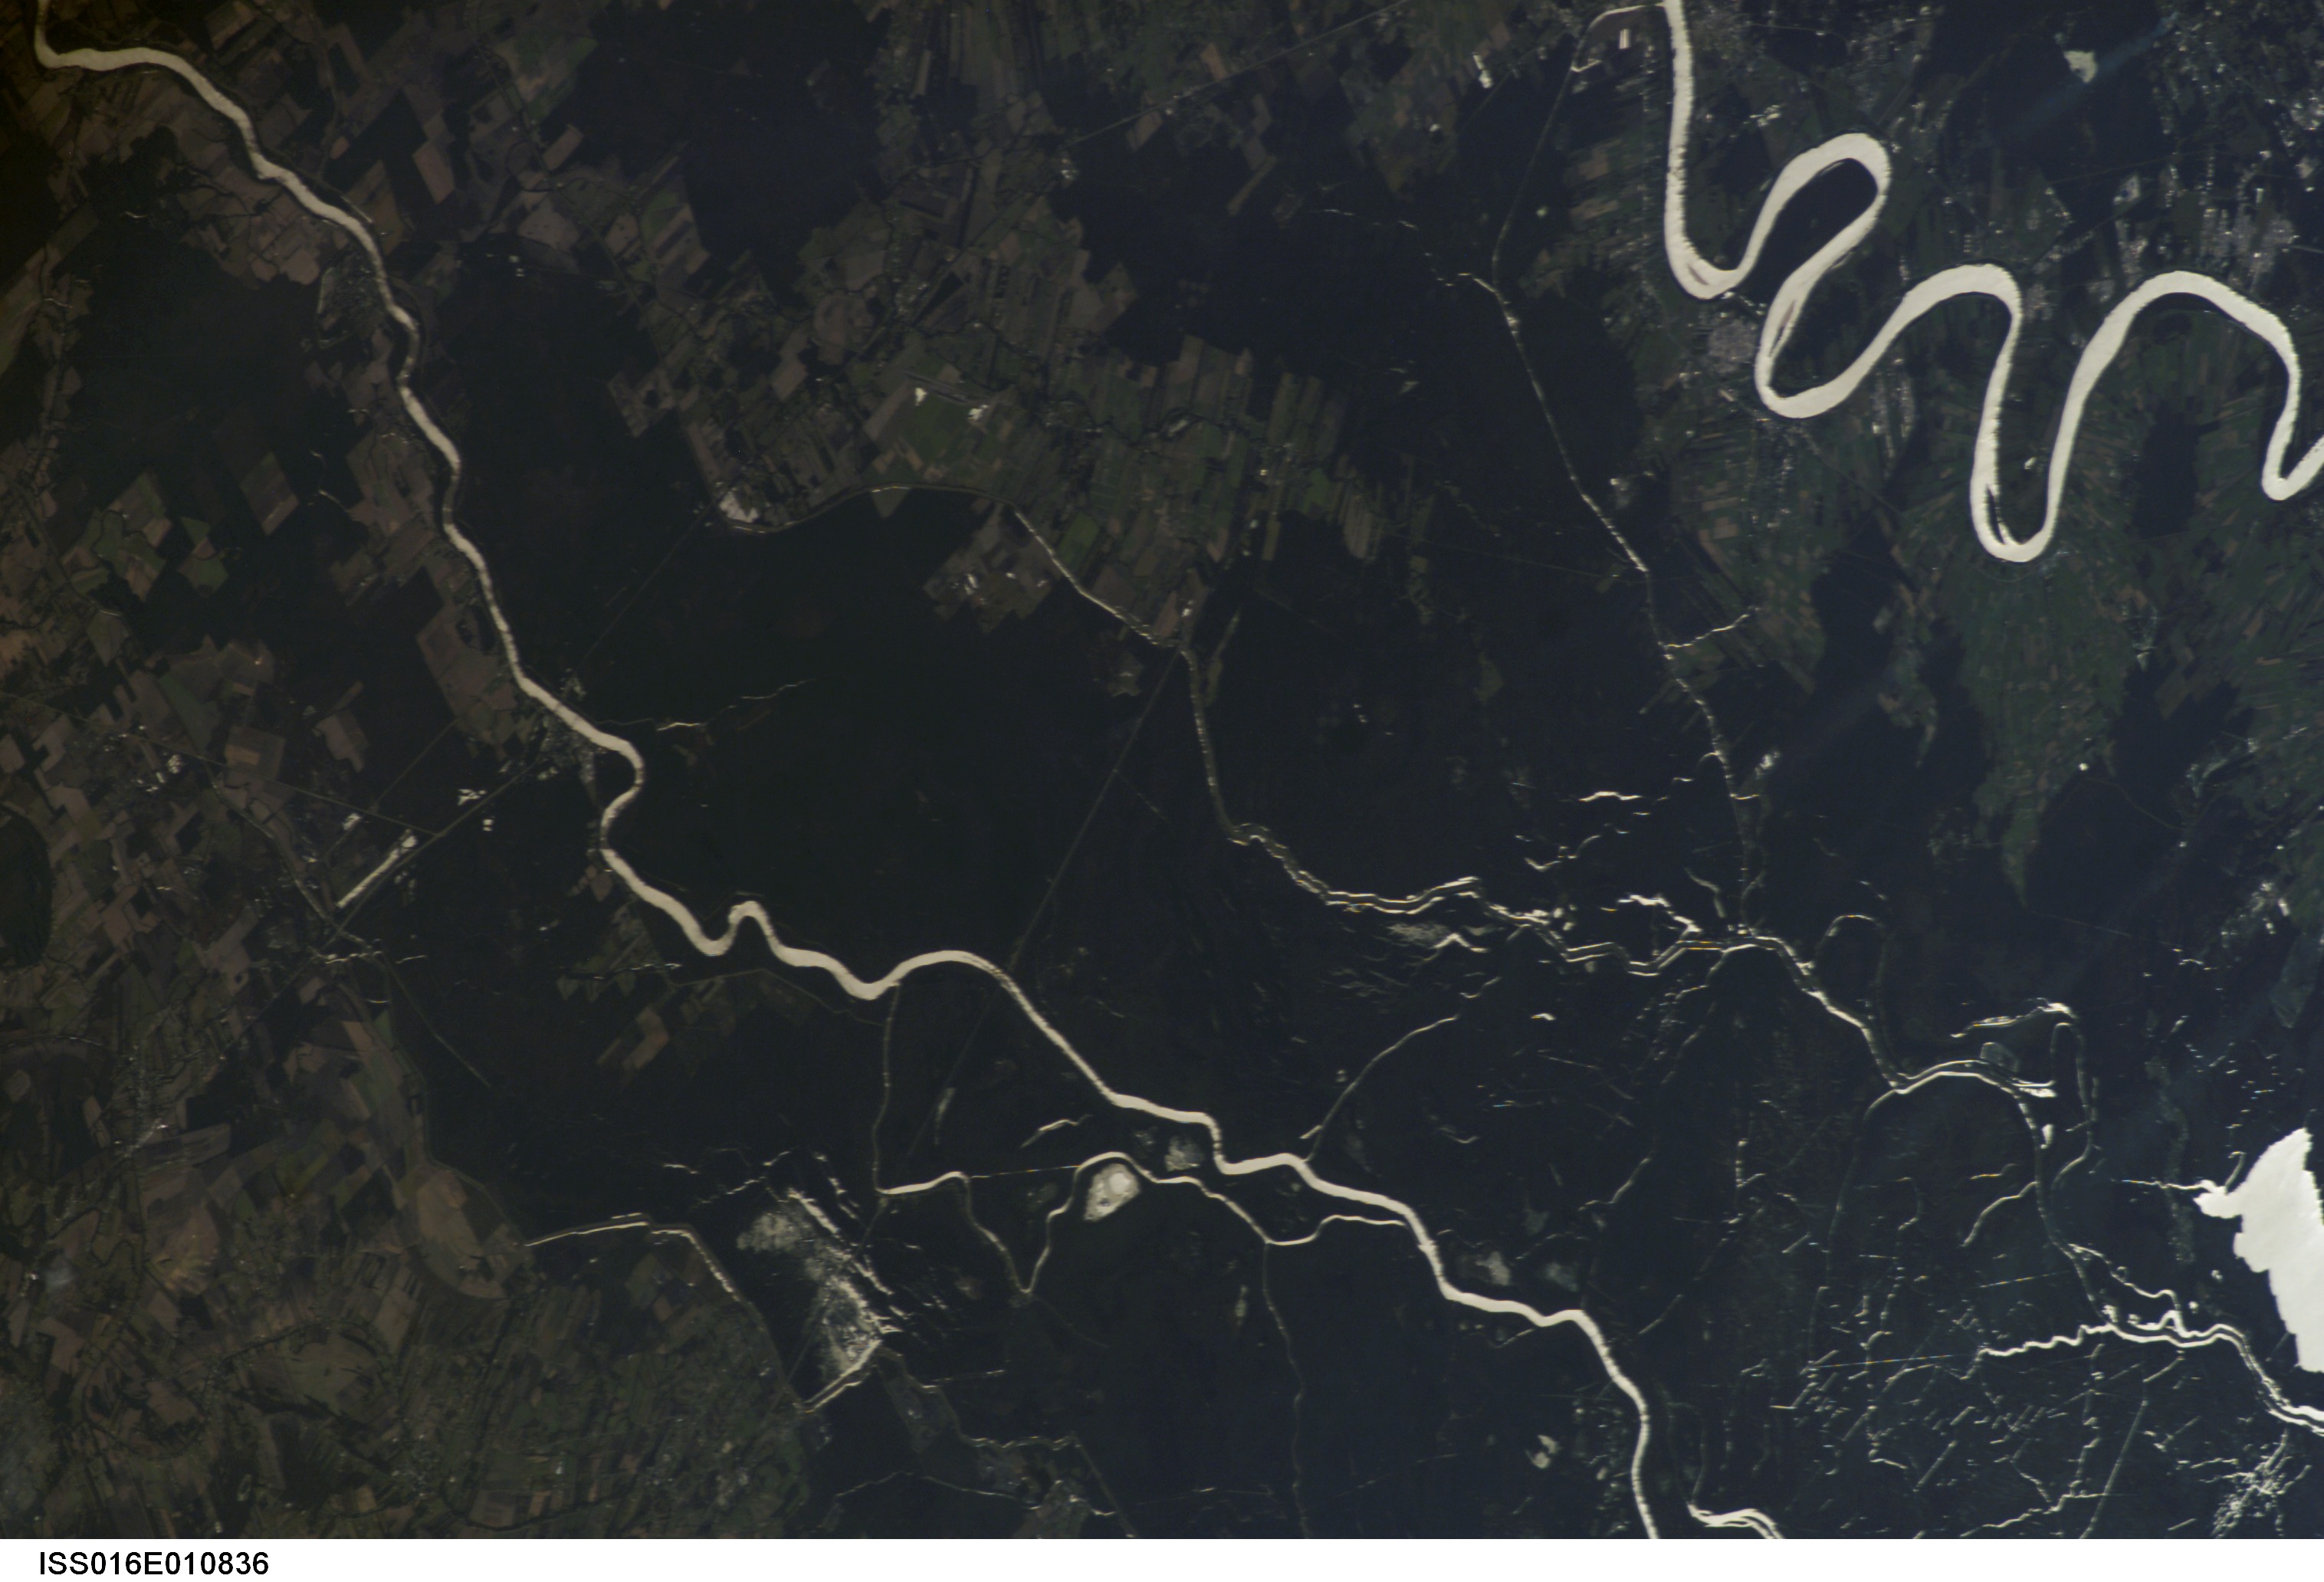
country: USA-LOUISIANA
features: ATCHAFALAYA BASIN, GLINT, R.
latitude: 30.5
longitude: -91.5
